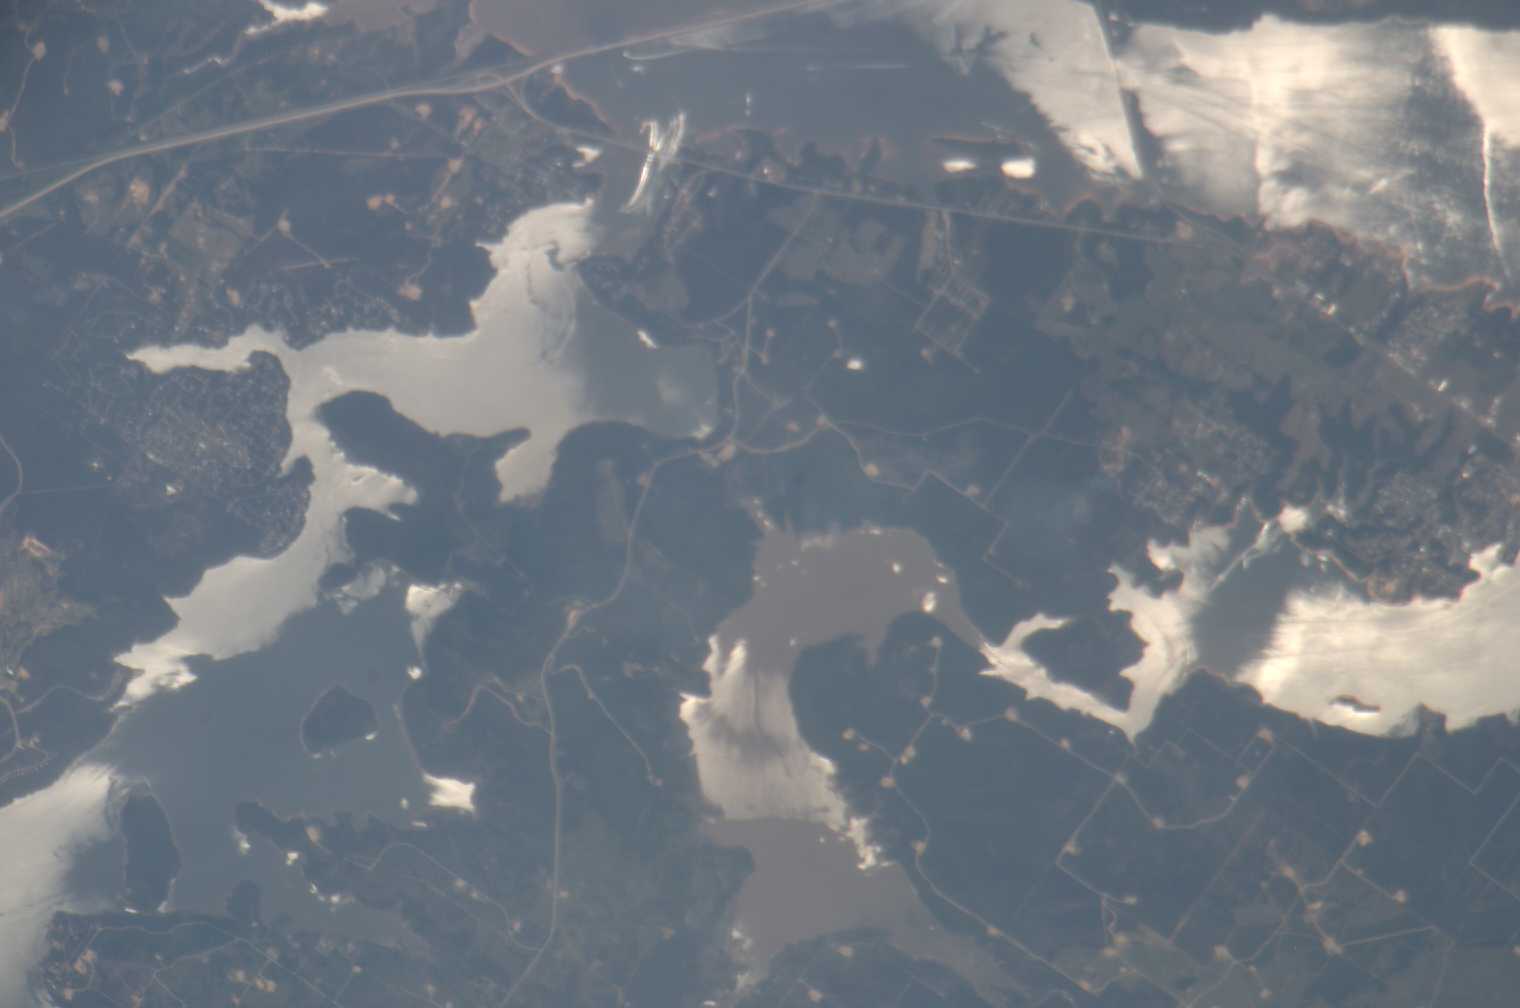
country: USA-OKLAHOMA
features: LAKE EUFAULA, SUNGLINT
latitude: 35.2
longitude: -95.6
